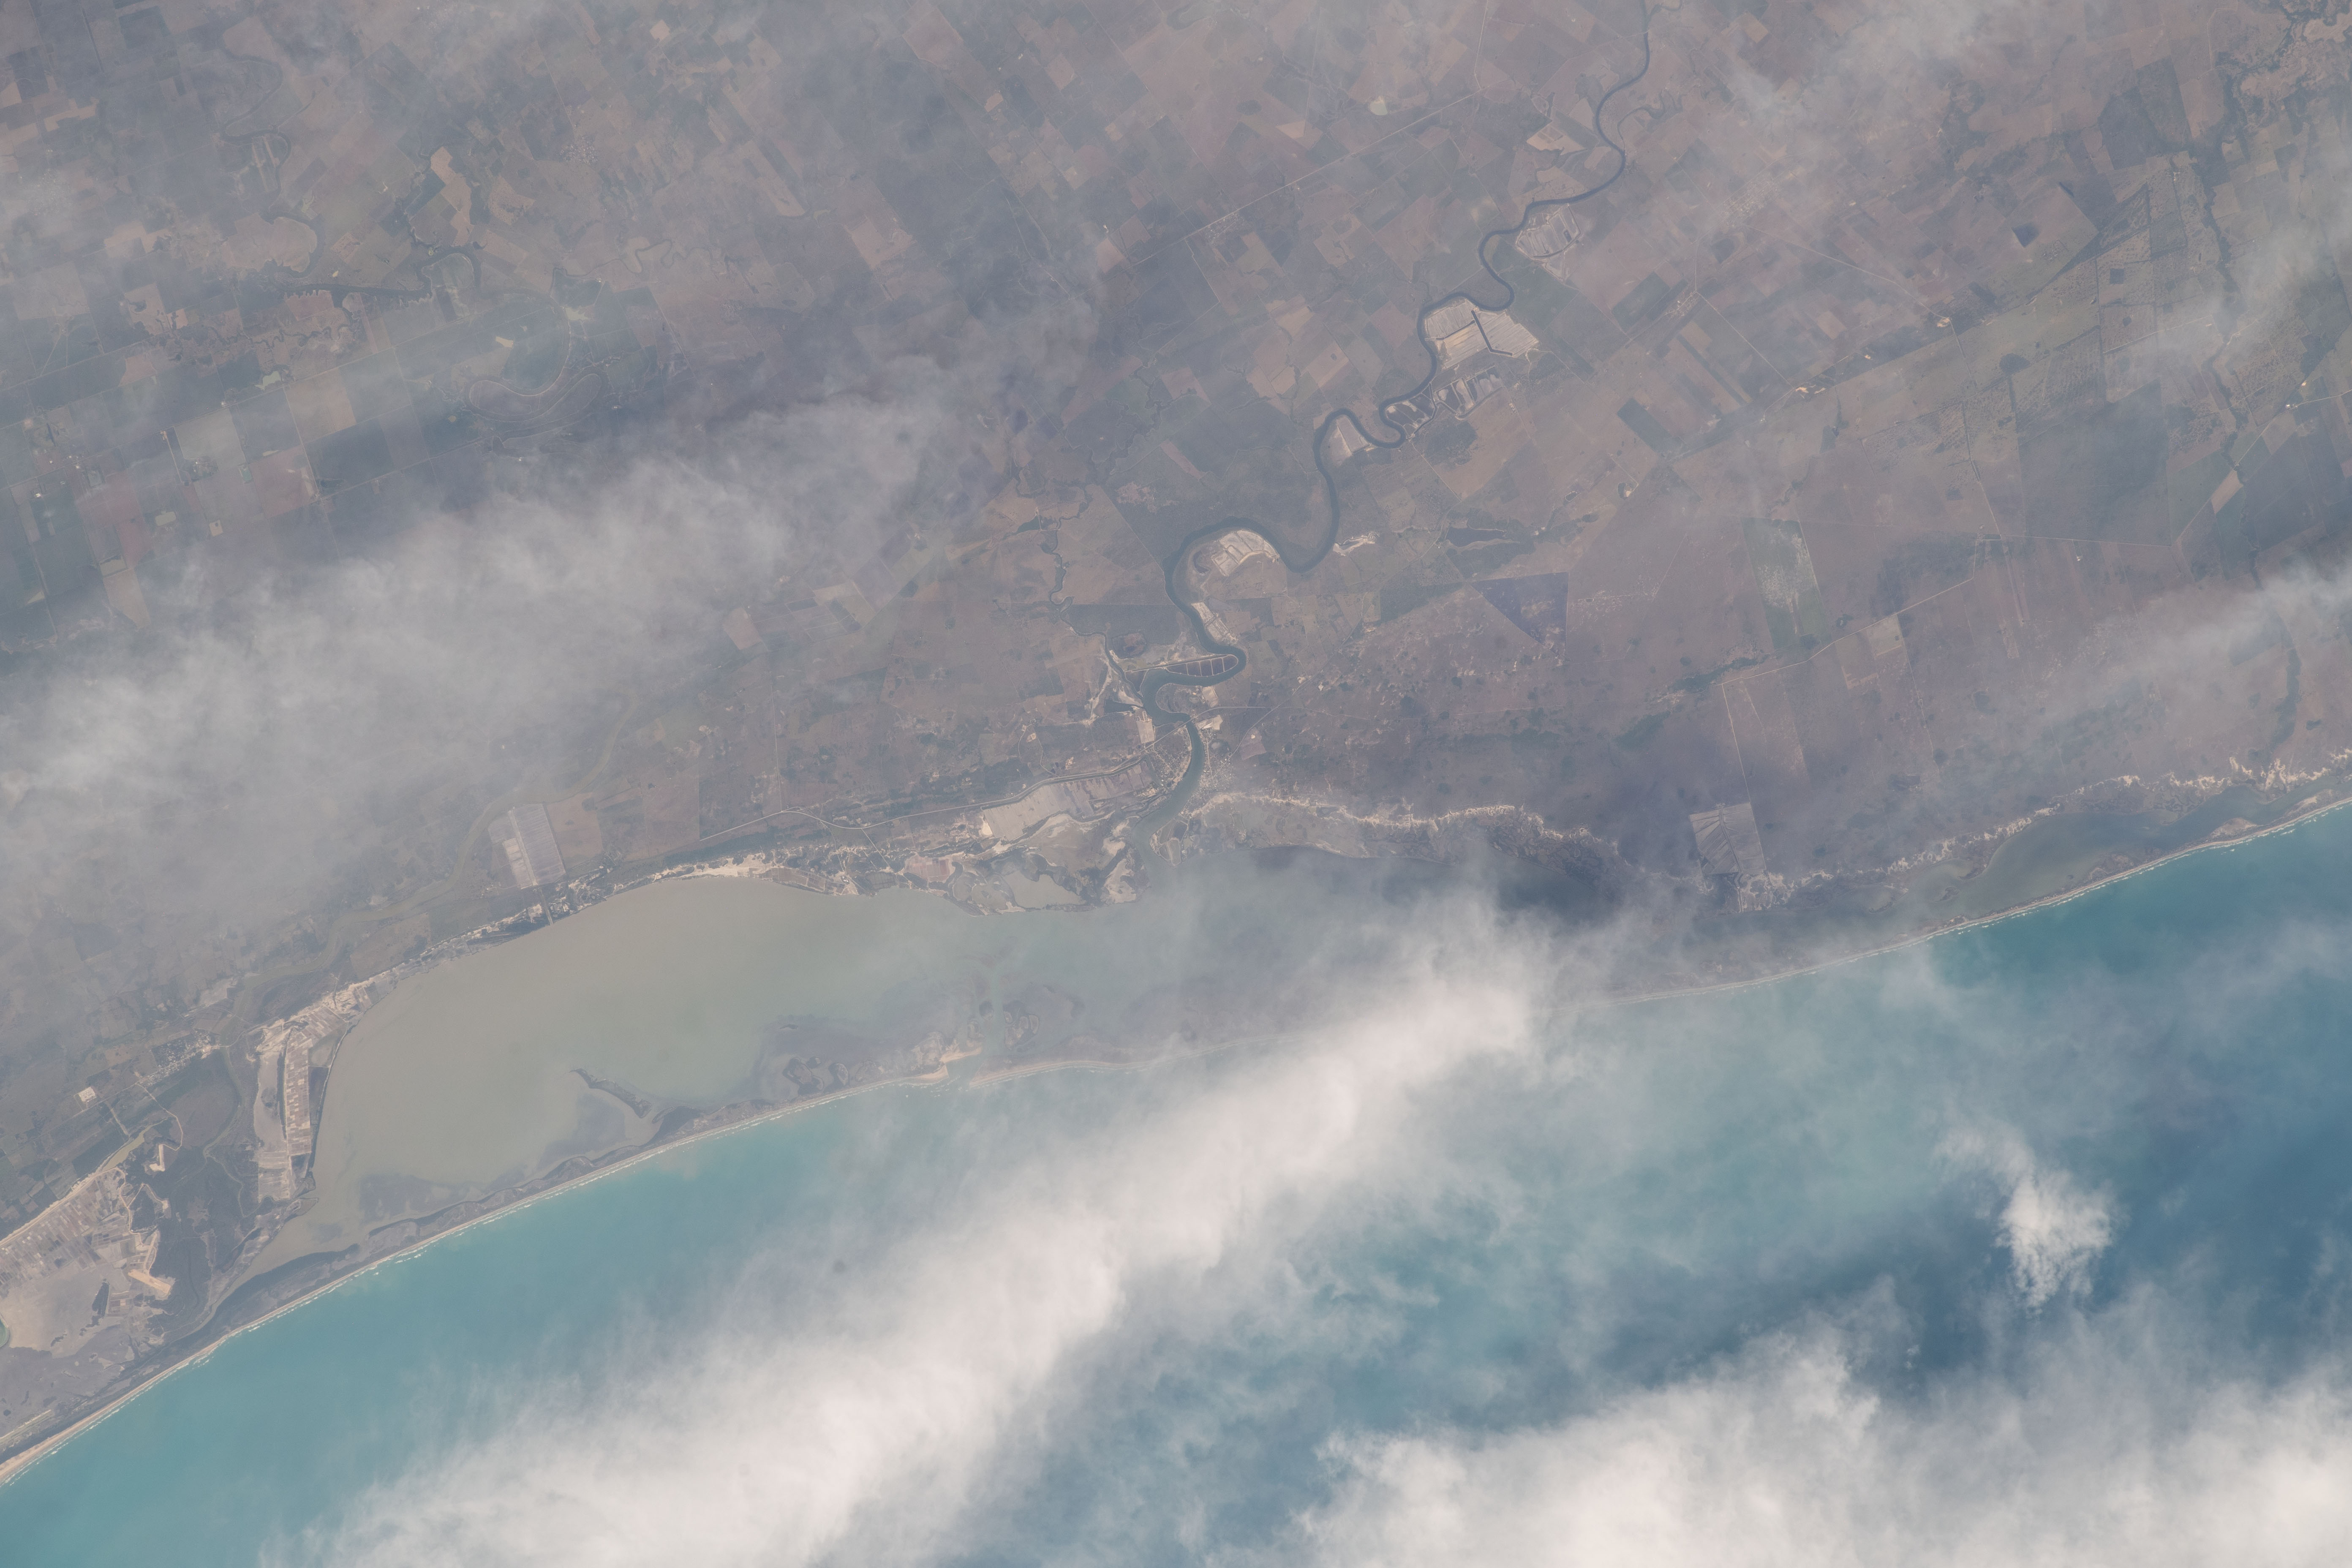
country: MEXICO
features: LAGUNA SAN ANDRES, GULF OF MEXICO
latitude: 22.7
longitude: -97.9
